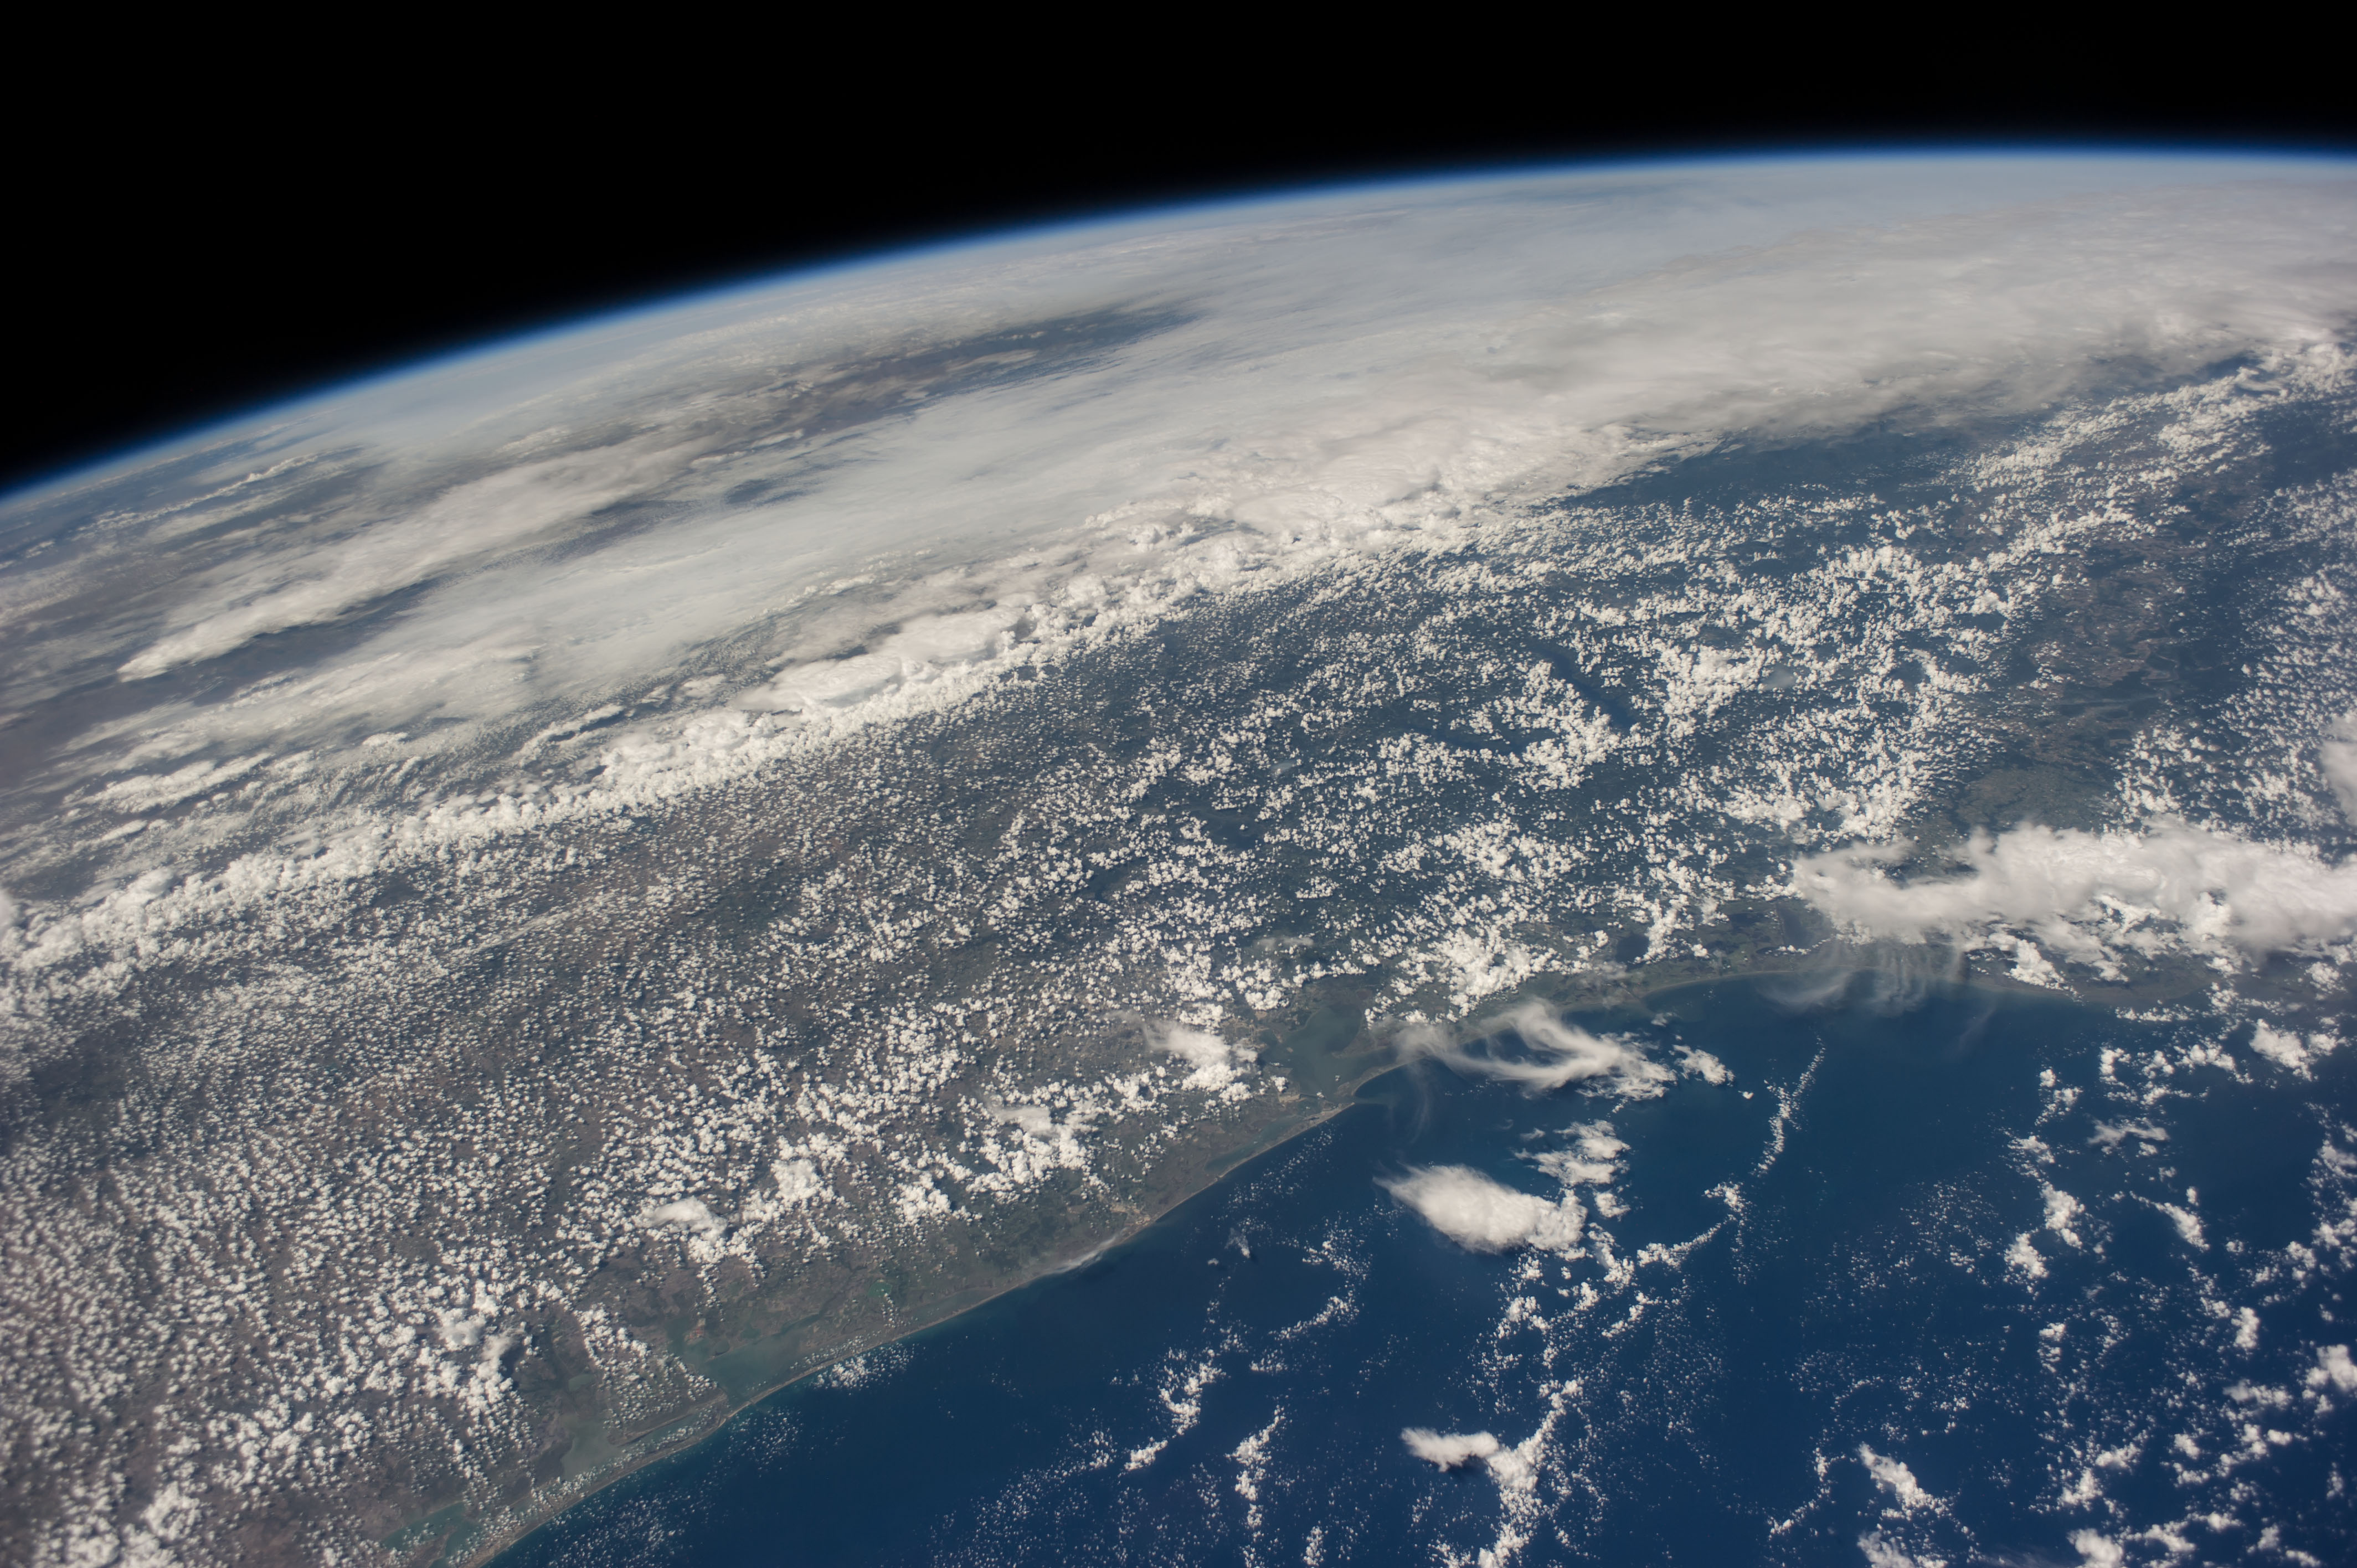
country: USA-TEXAS
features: GALVESTON B., MATAGORDA B., G. OF MEXICO
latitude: 30.0
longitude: -95.5
